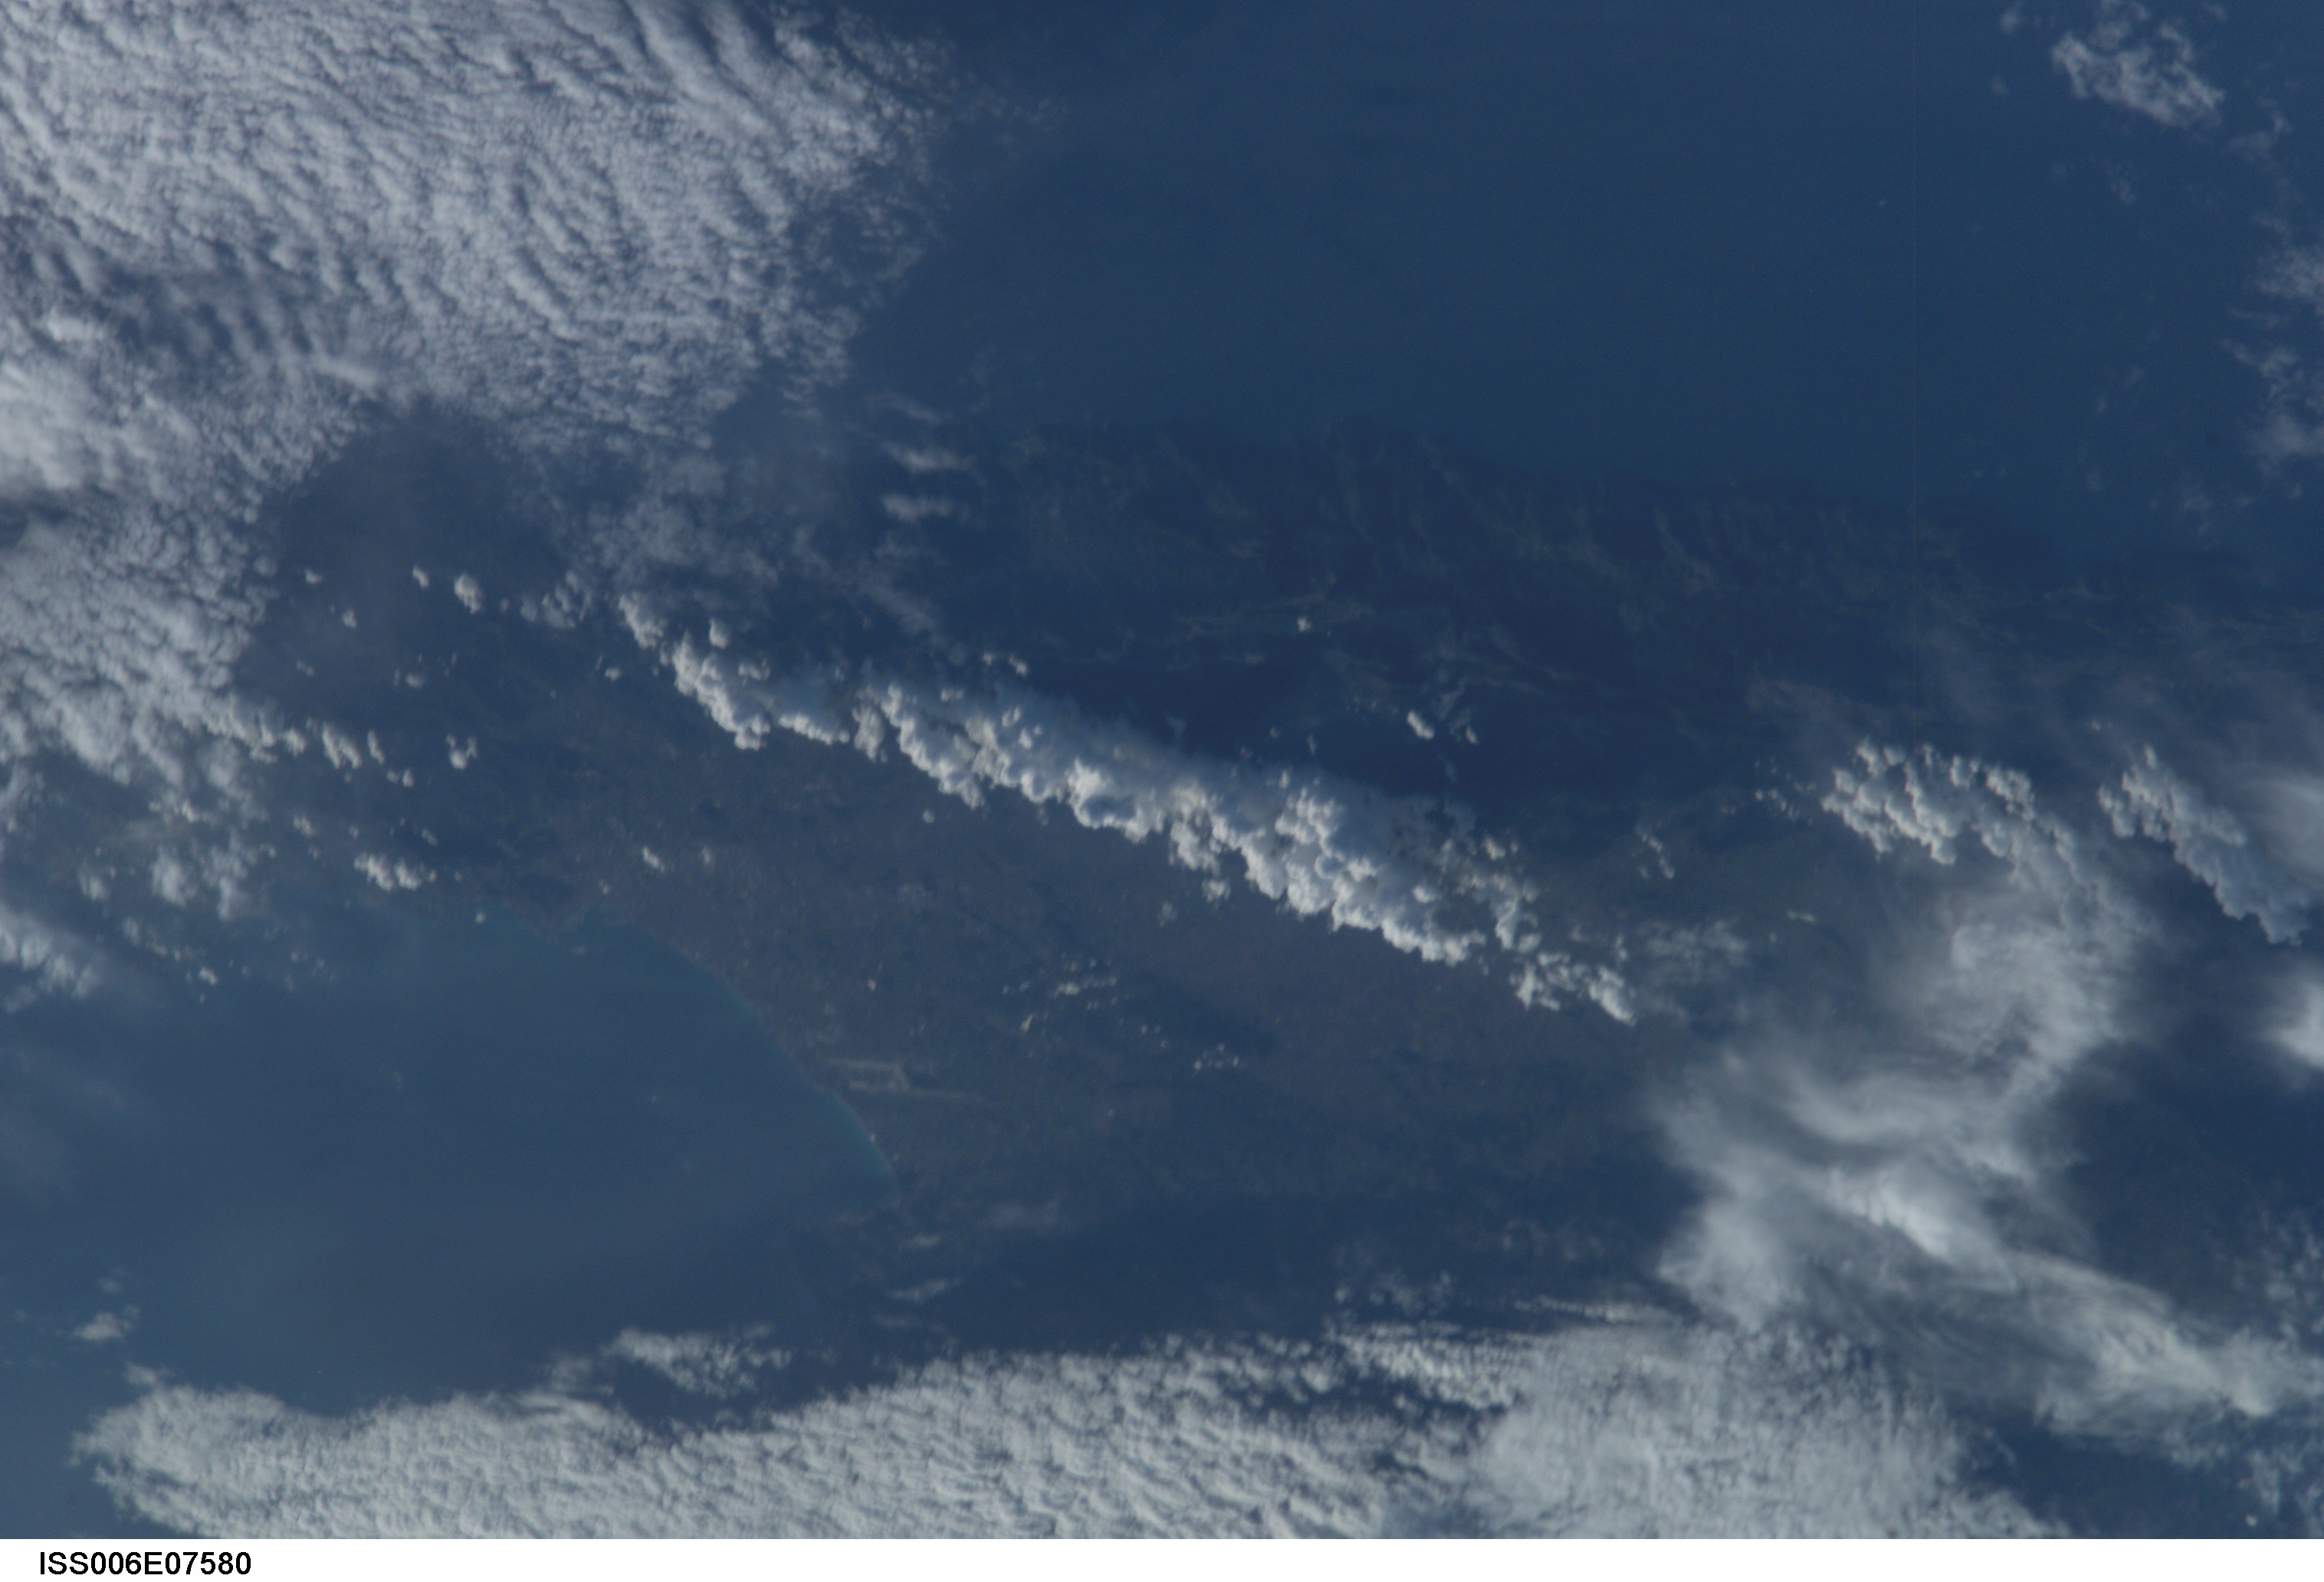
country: BALEARIC ISLANDS
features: ISLAND OF MALLORCA, CLOUDS
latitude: 39.5
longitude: 3.0
